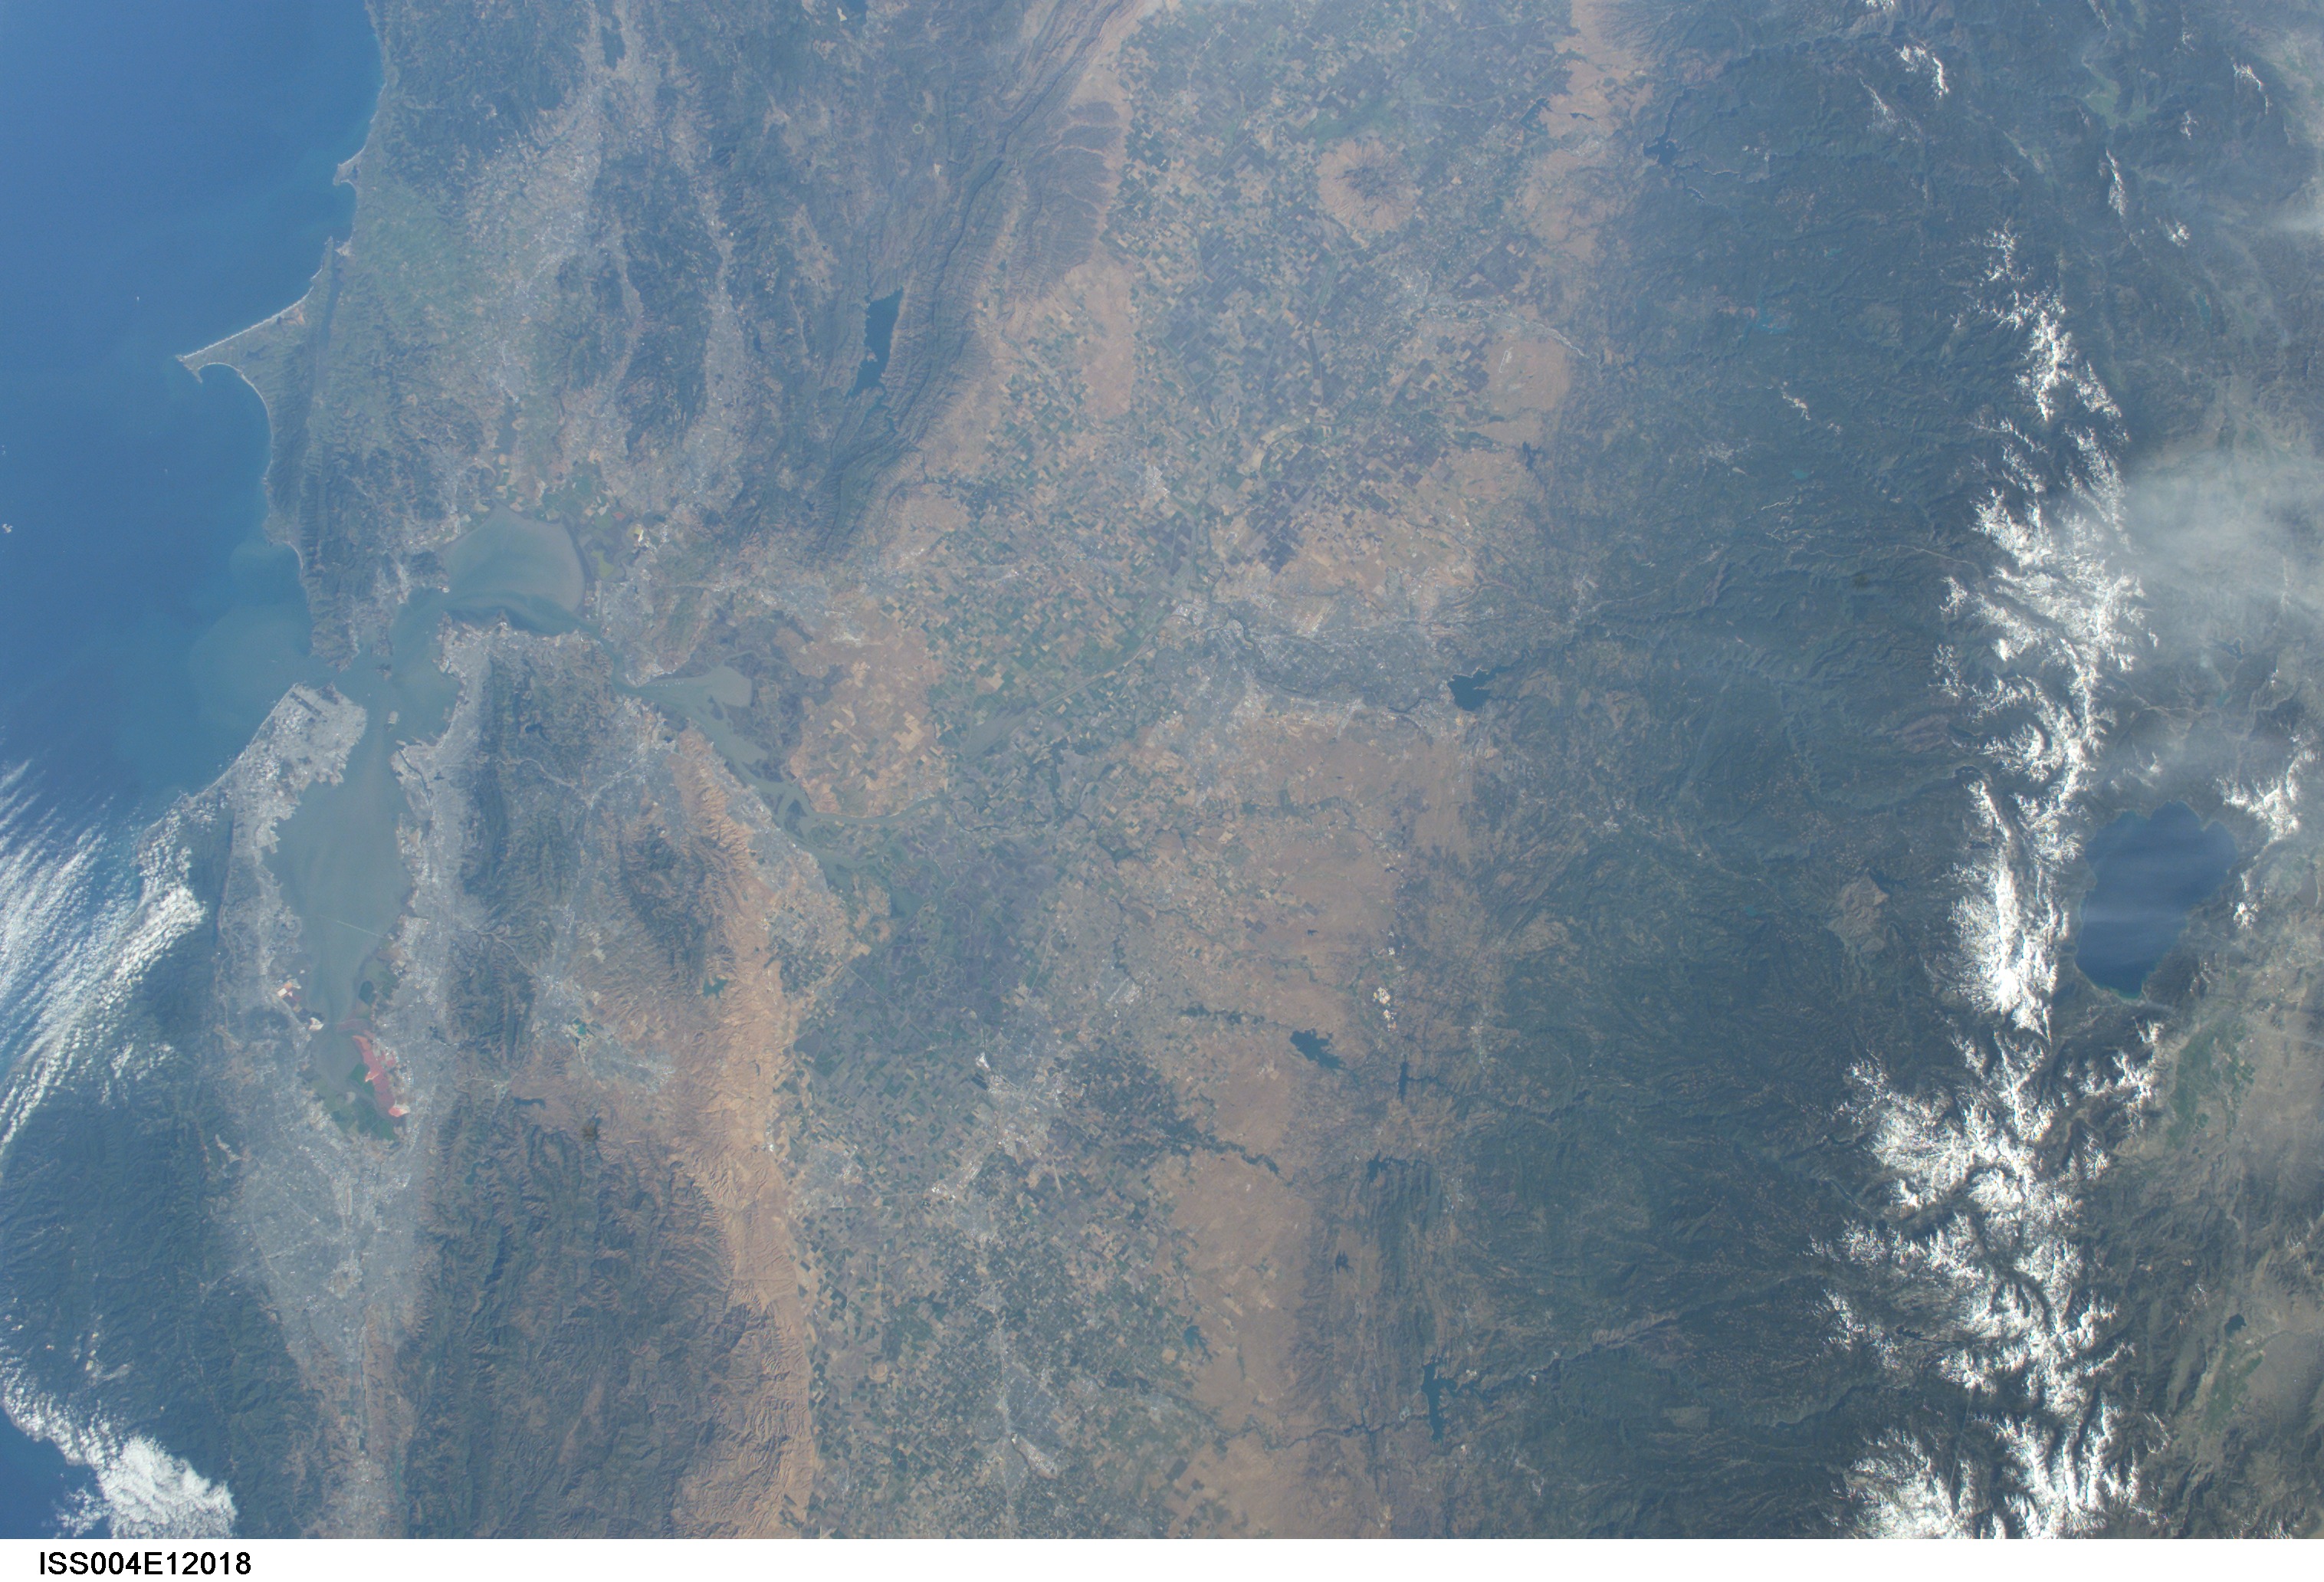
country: USA-CALIFORNIA
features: BAY AREA, SIERRA NEVADA
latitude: 38.0
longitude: -121.0
